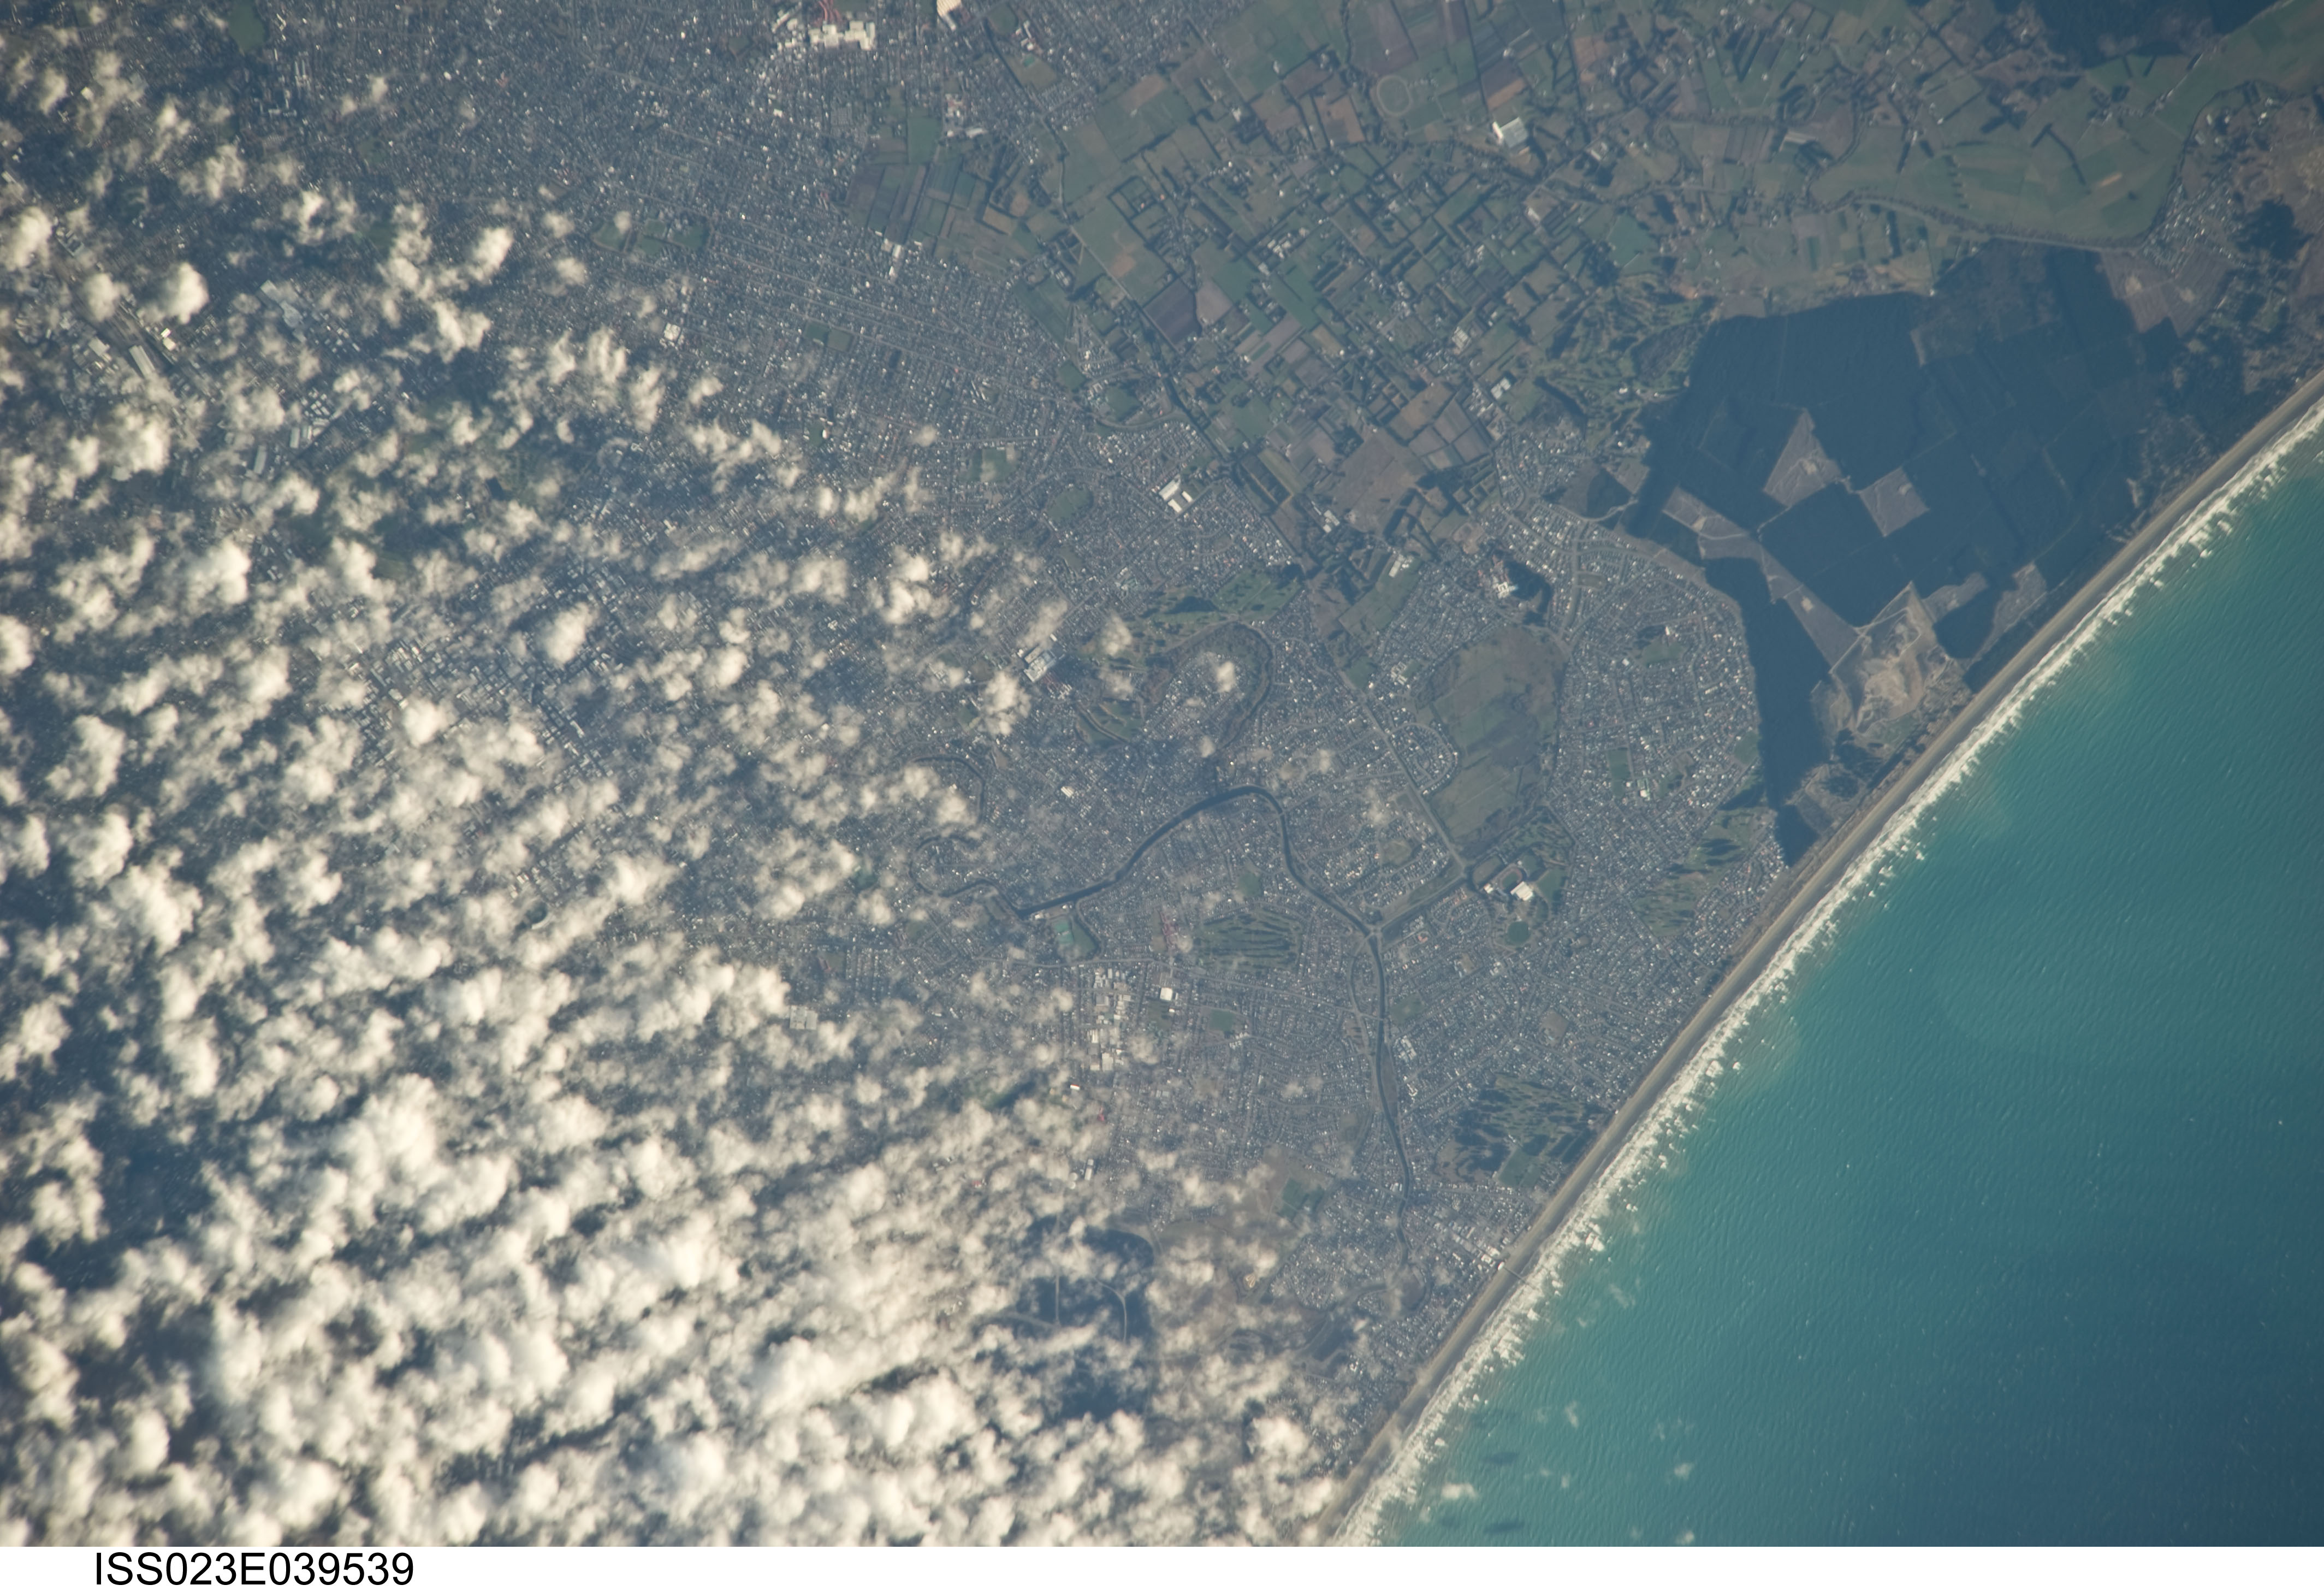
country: NEW ZEALAND-SI
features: CHRISTCHURCH, COAST, FOR., AGR.
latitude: -43.5
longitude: 172.7
